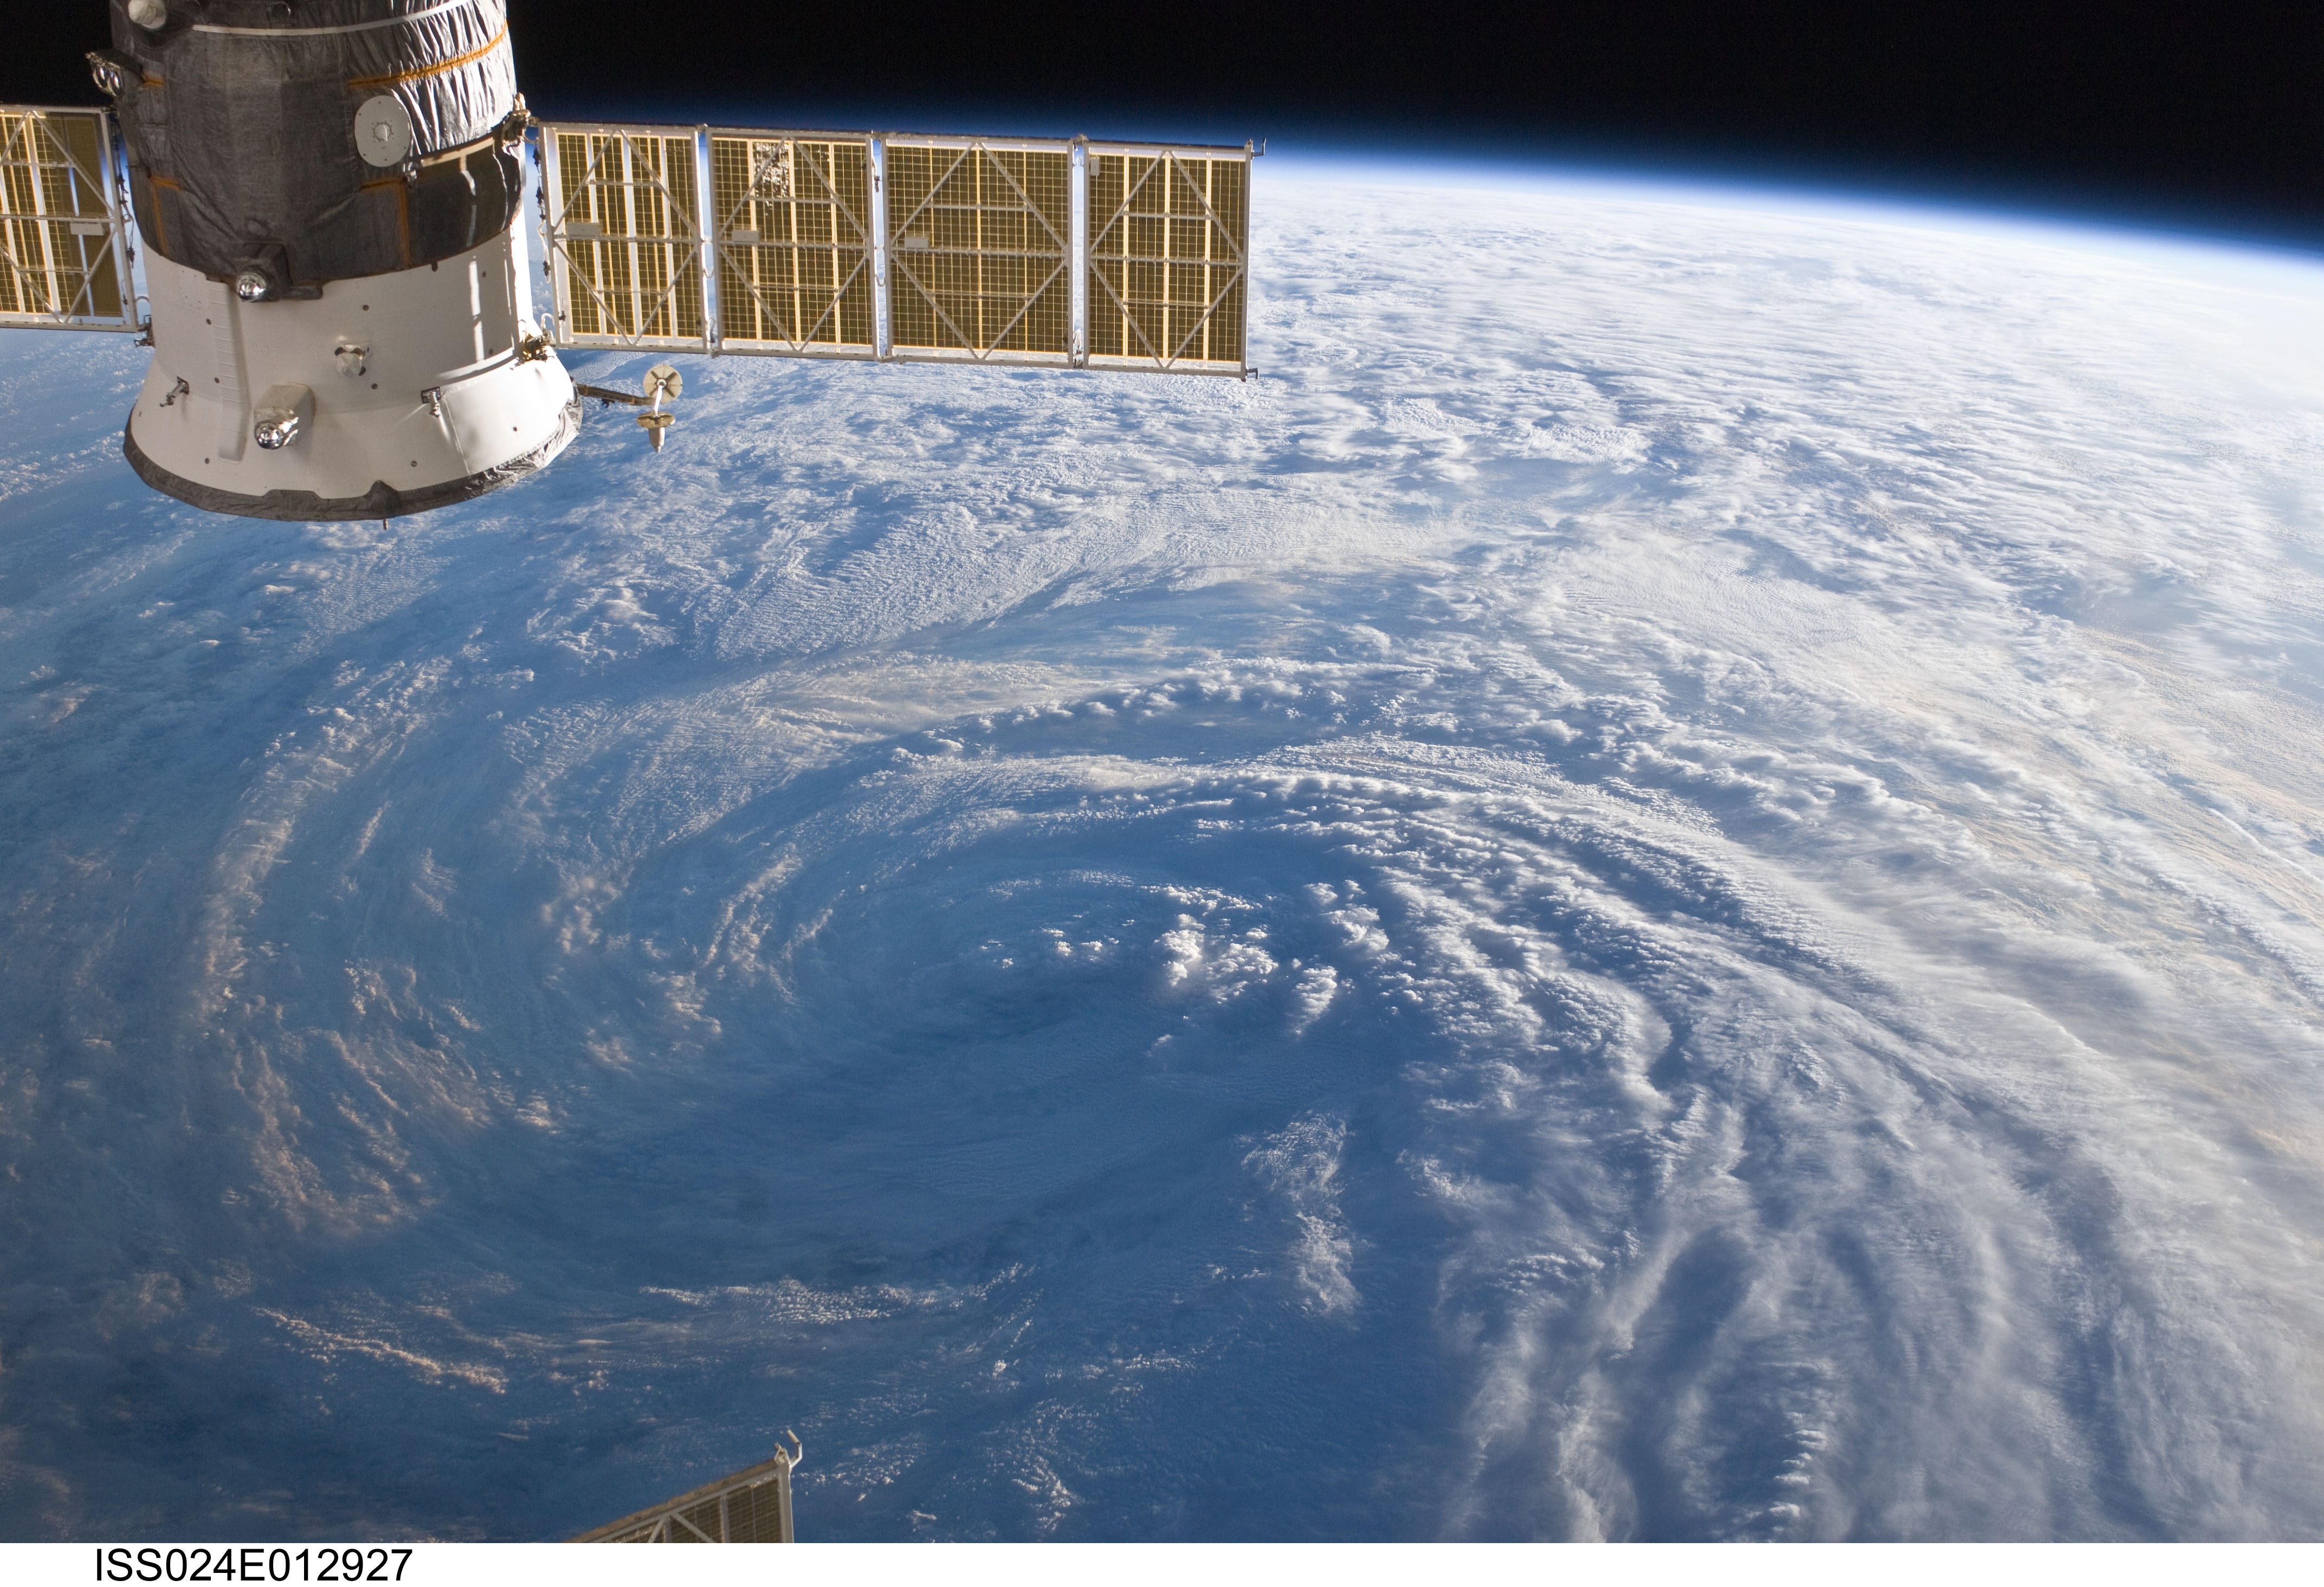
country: ATLANTIC OCEAN
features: PAN-TROPICAL STORM DANIELLE, SPIRAL BANDS, RAGGED EYE, ISS
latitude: 41.5
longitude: -49.0
